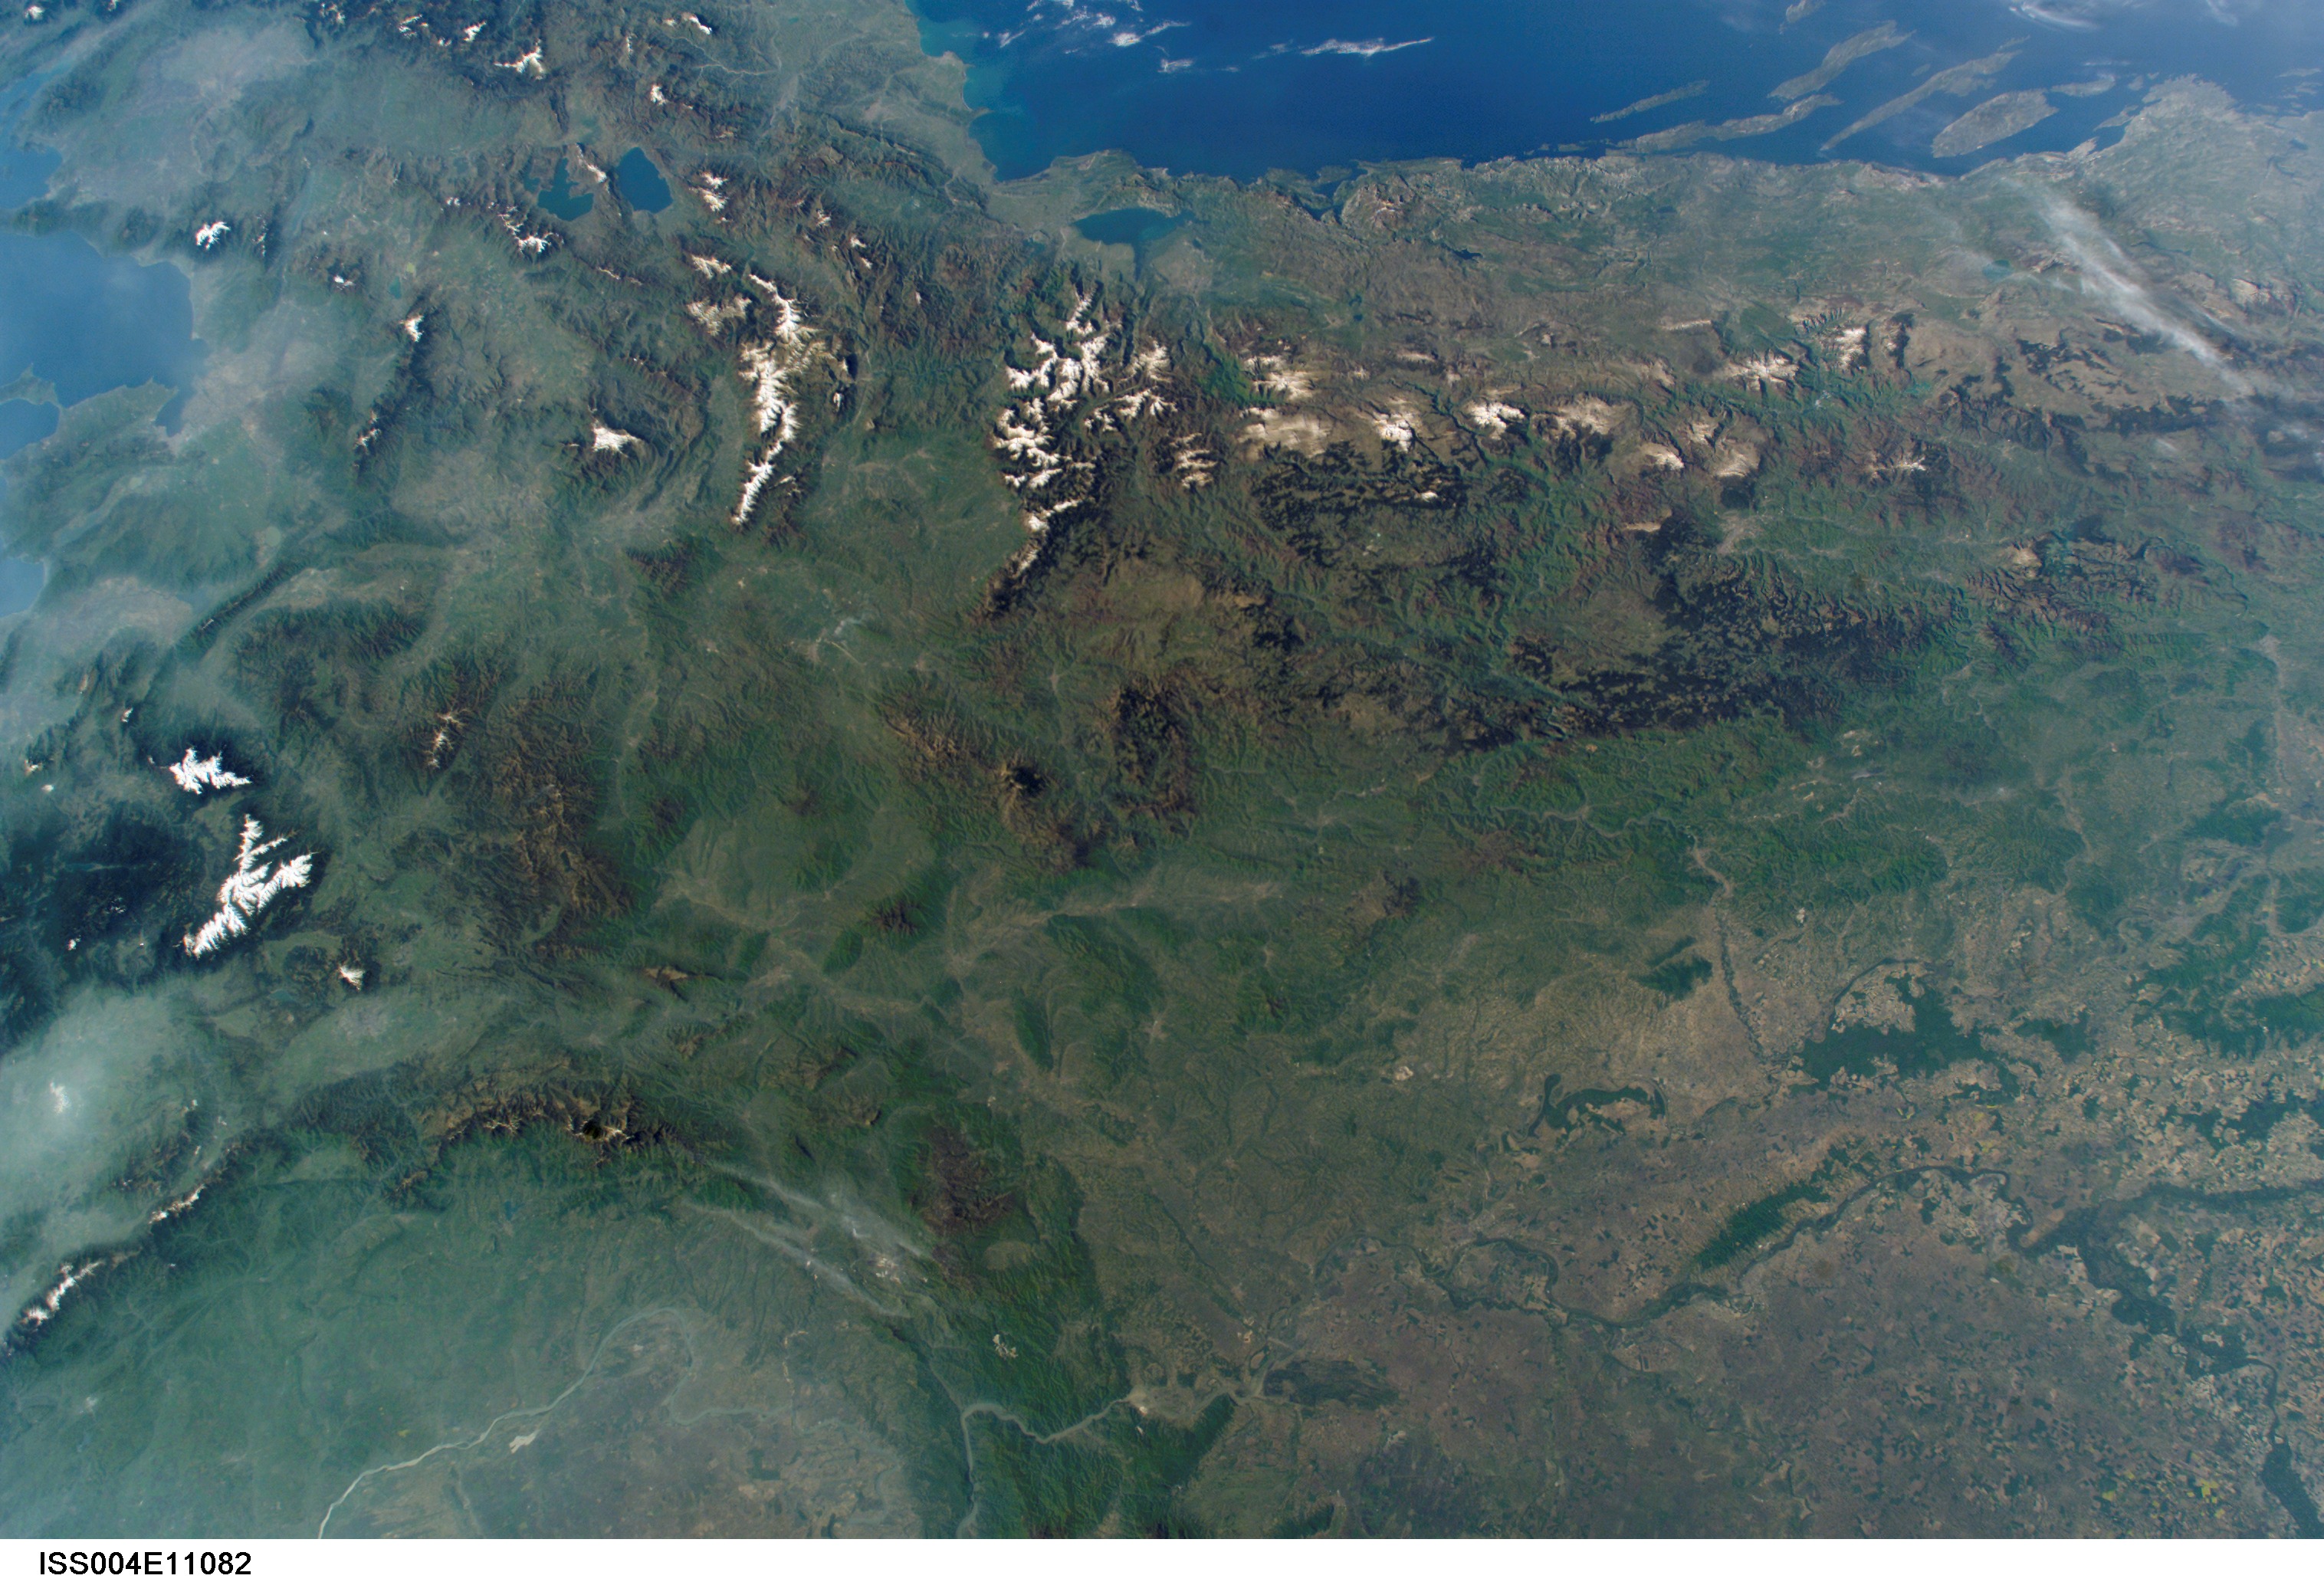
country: MACEDONIA
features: MONTENEGRO, ALBANIA
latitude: 41.5
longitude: 20.5
